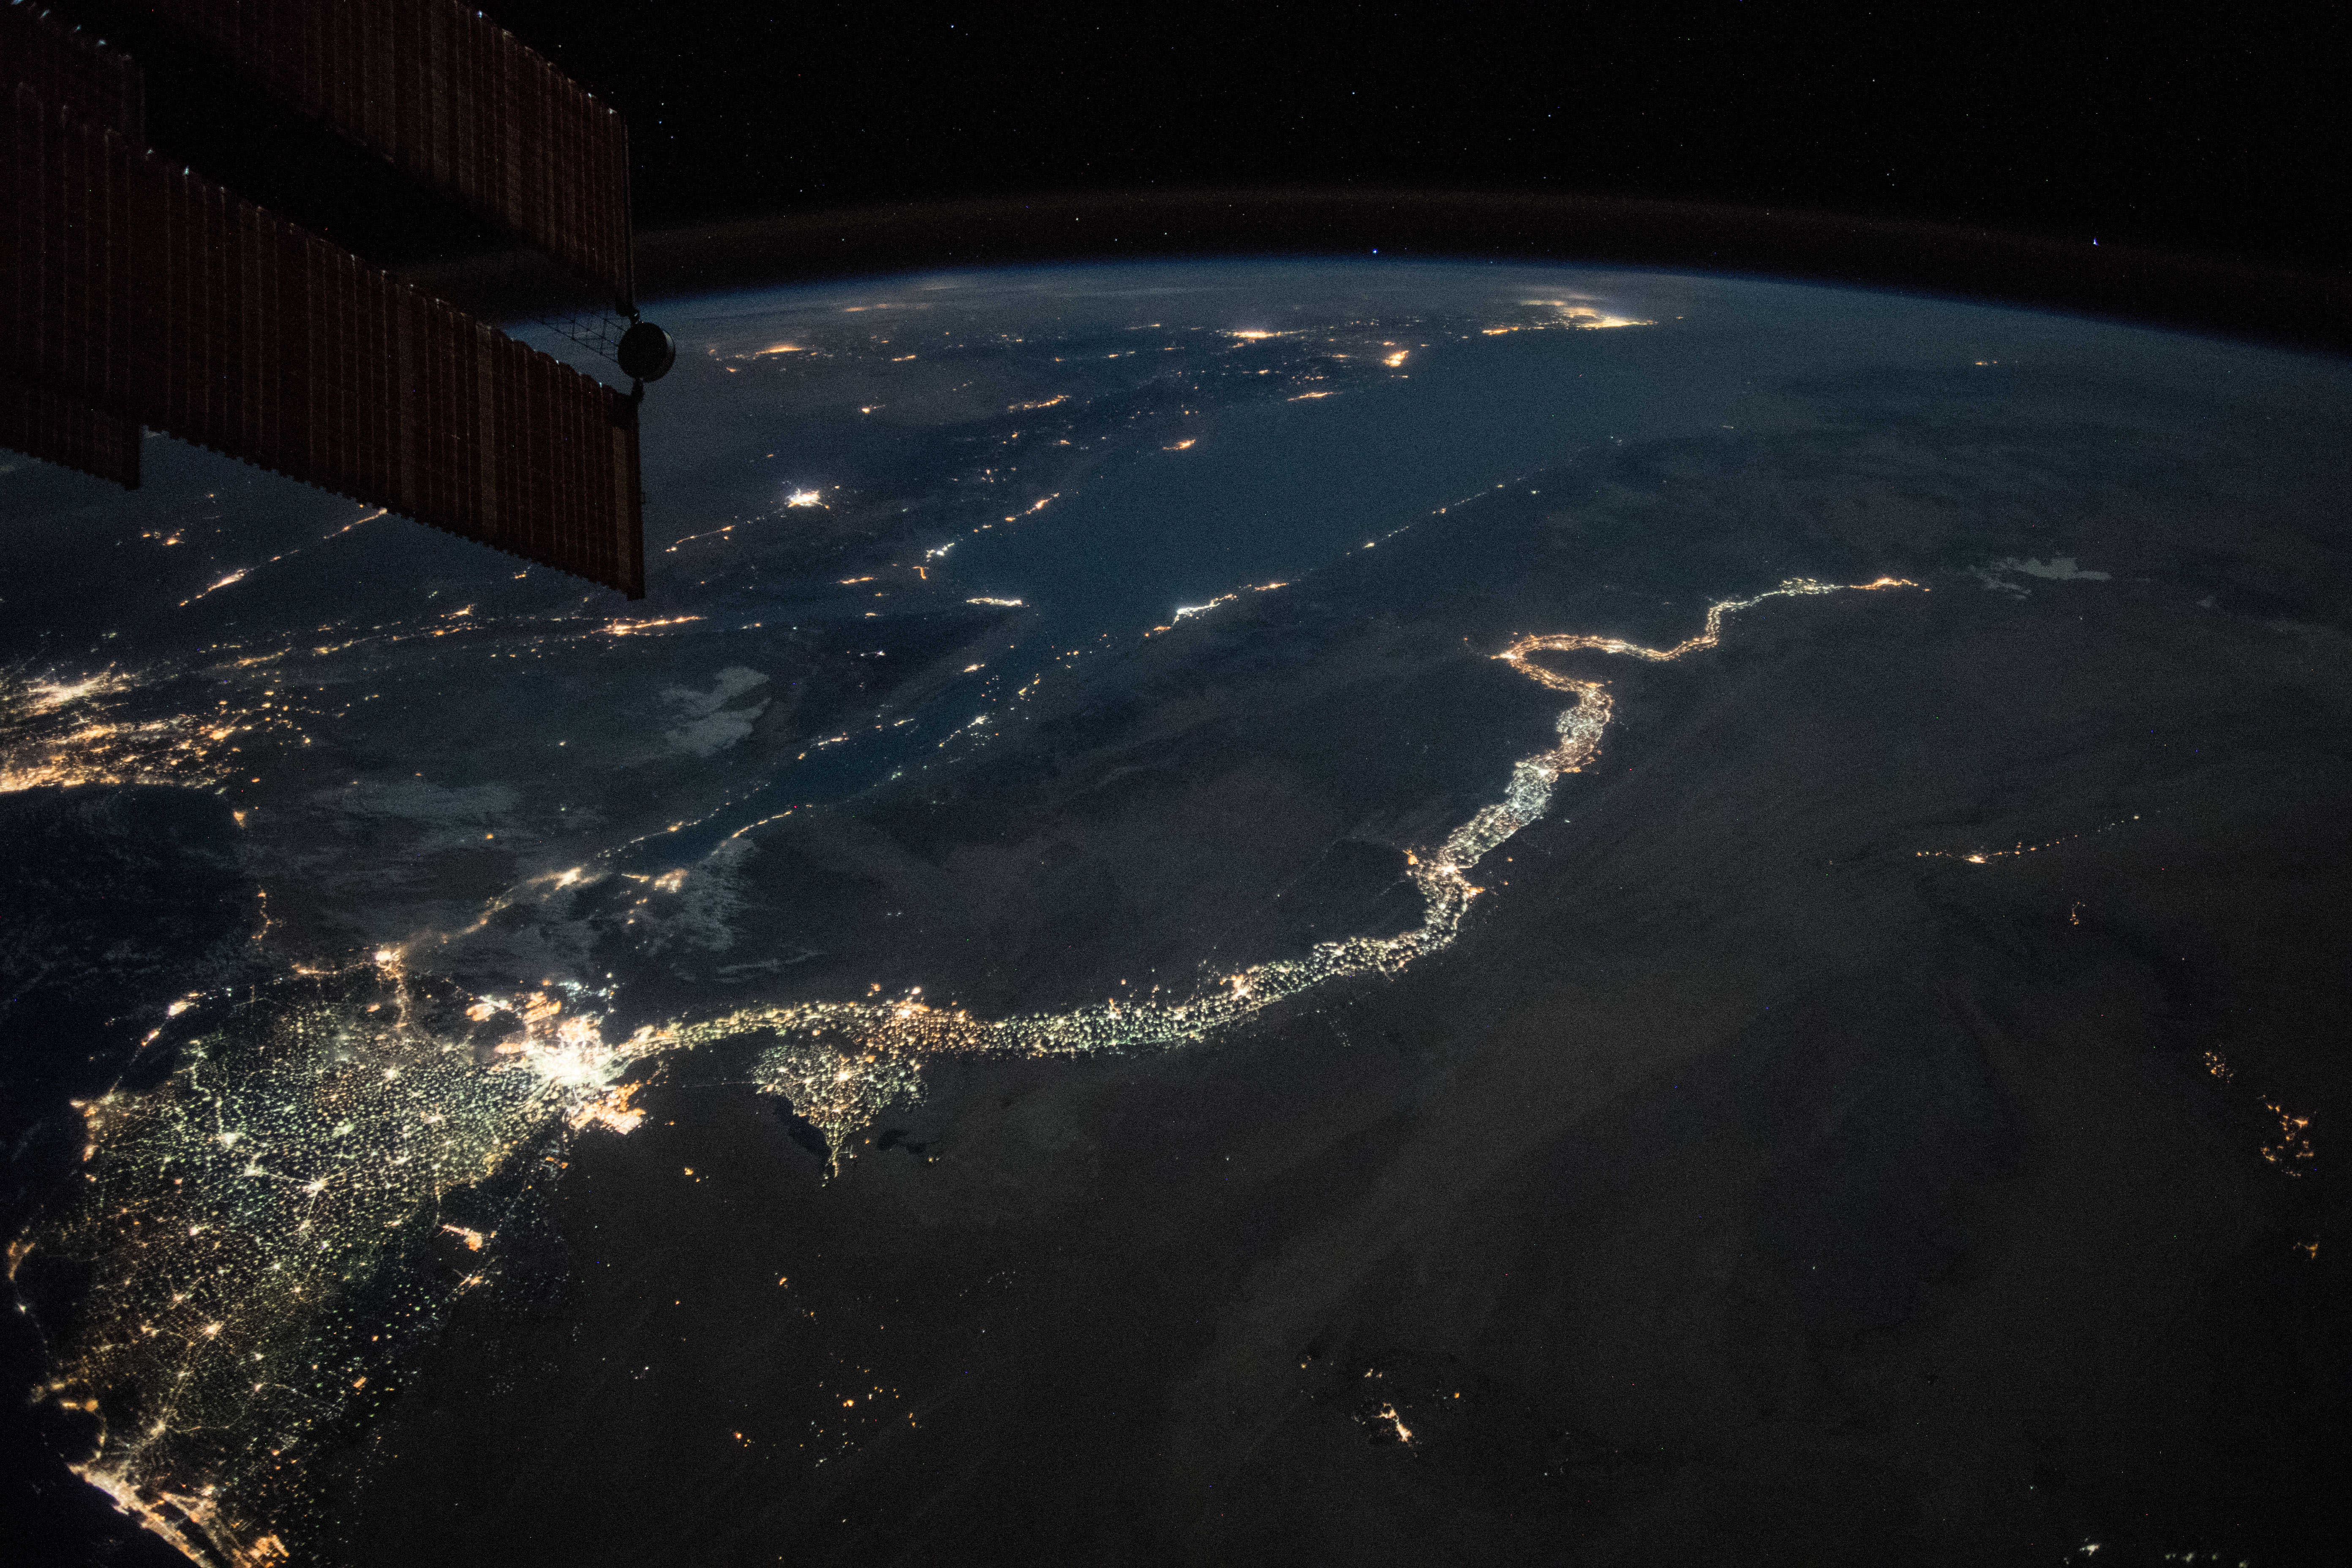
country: EGYPT
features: EASTERN DESERT, CAIRO CITY, GULF OF SUEZ, GULF OF AQABA, ISMAILIA CITY, SUEZ CITY, MANSOURA CITY, FAIYUM CITY, MINYA CITY, NILE RIVER, NIGHT, EARTH LIMB
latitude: 28.0
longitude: 32.4
